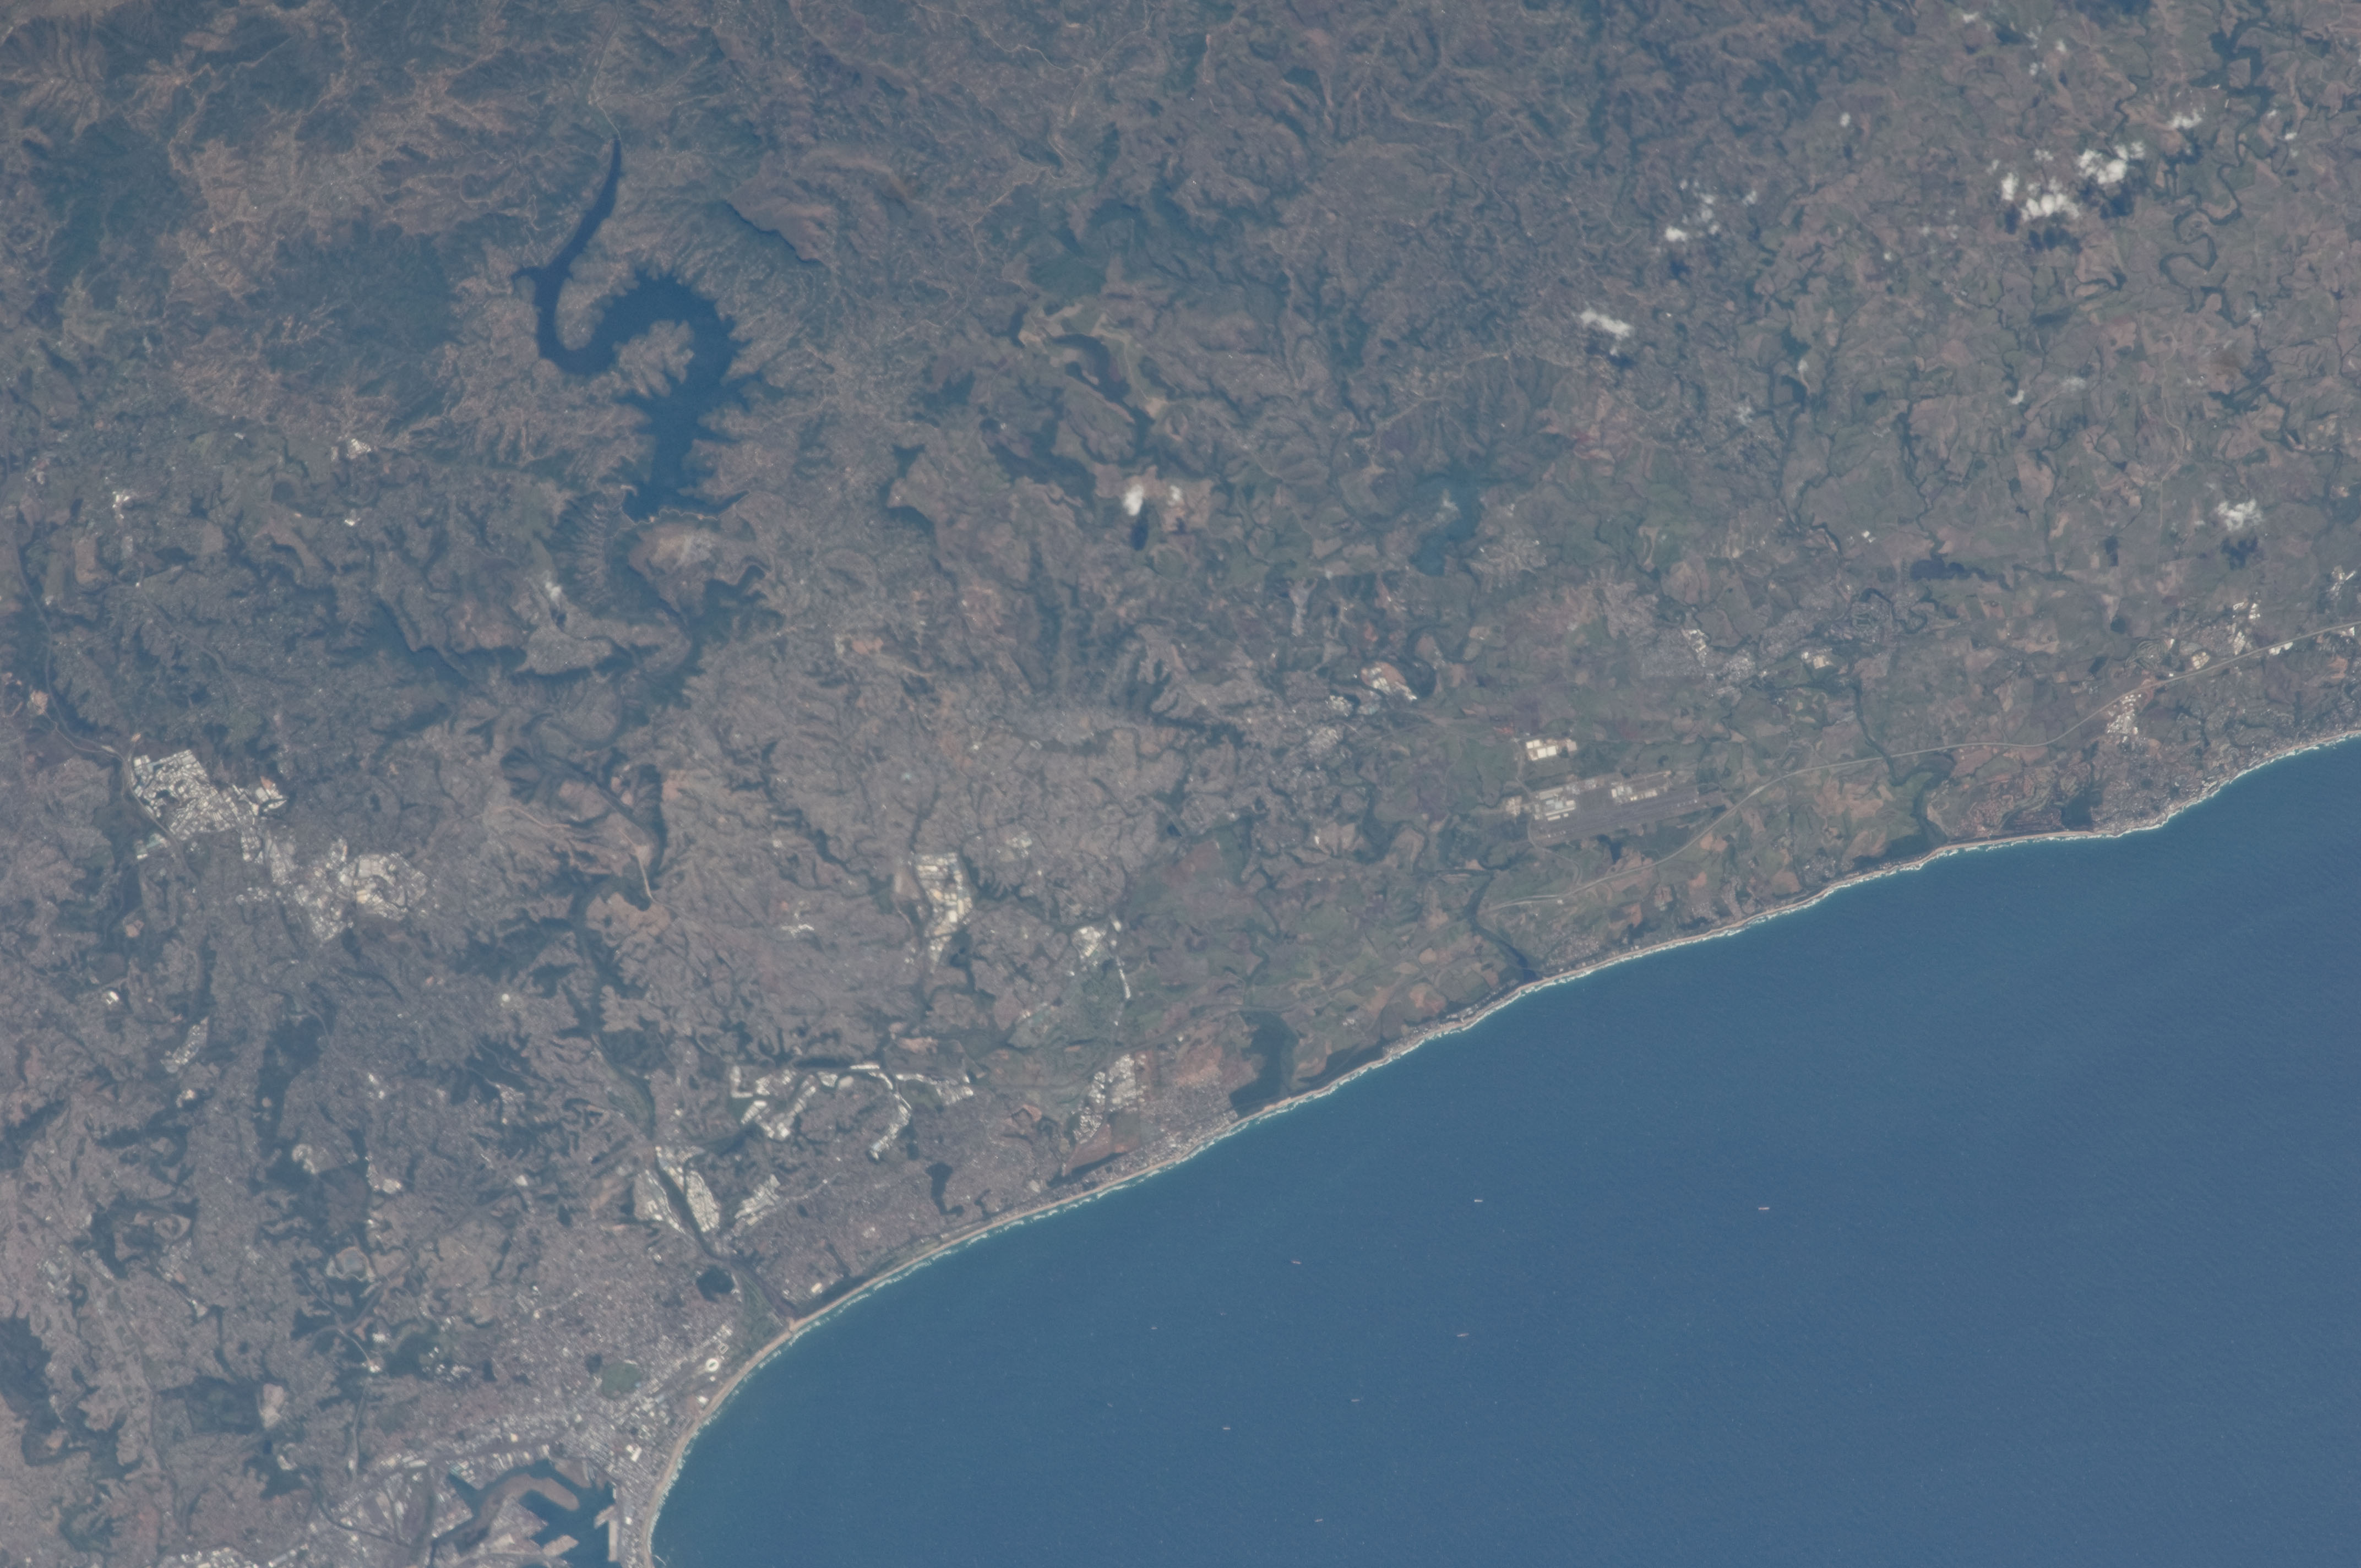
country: REPUBLIC SOUTH AFRICA
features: DURBAN HARBOR, AIRPORT, HAZELMERE L.
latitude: -29.7
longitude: 31.1
